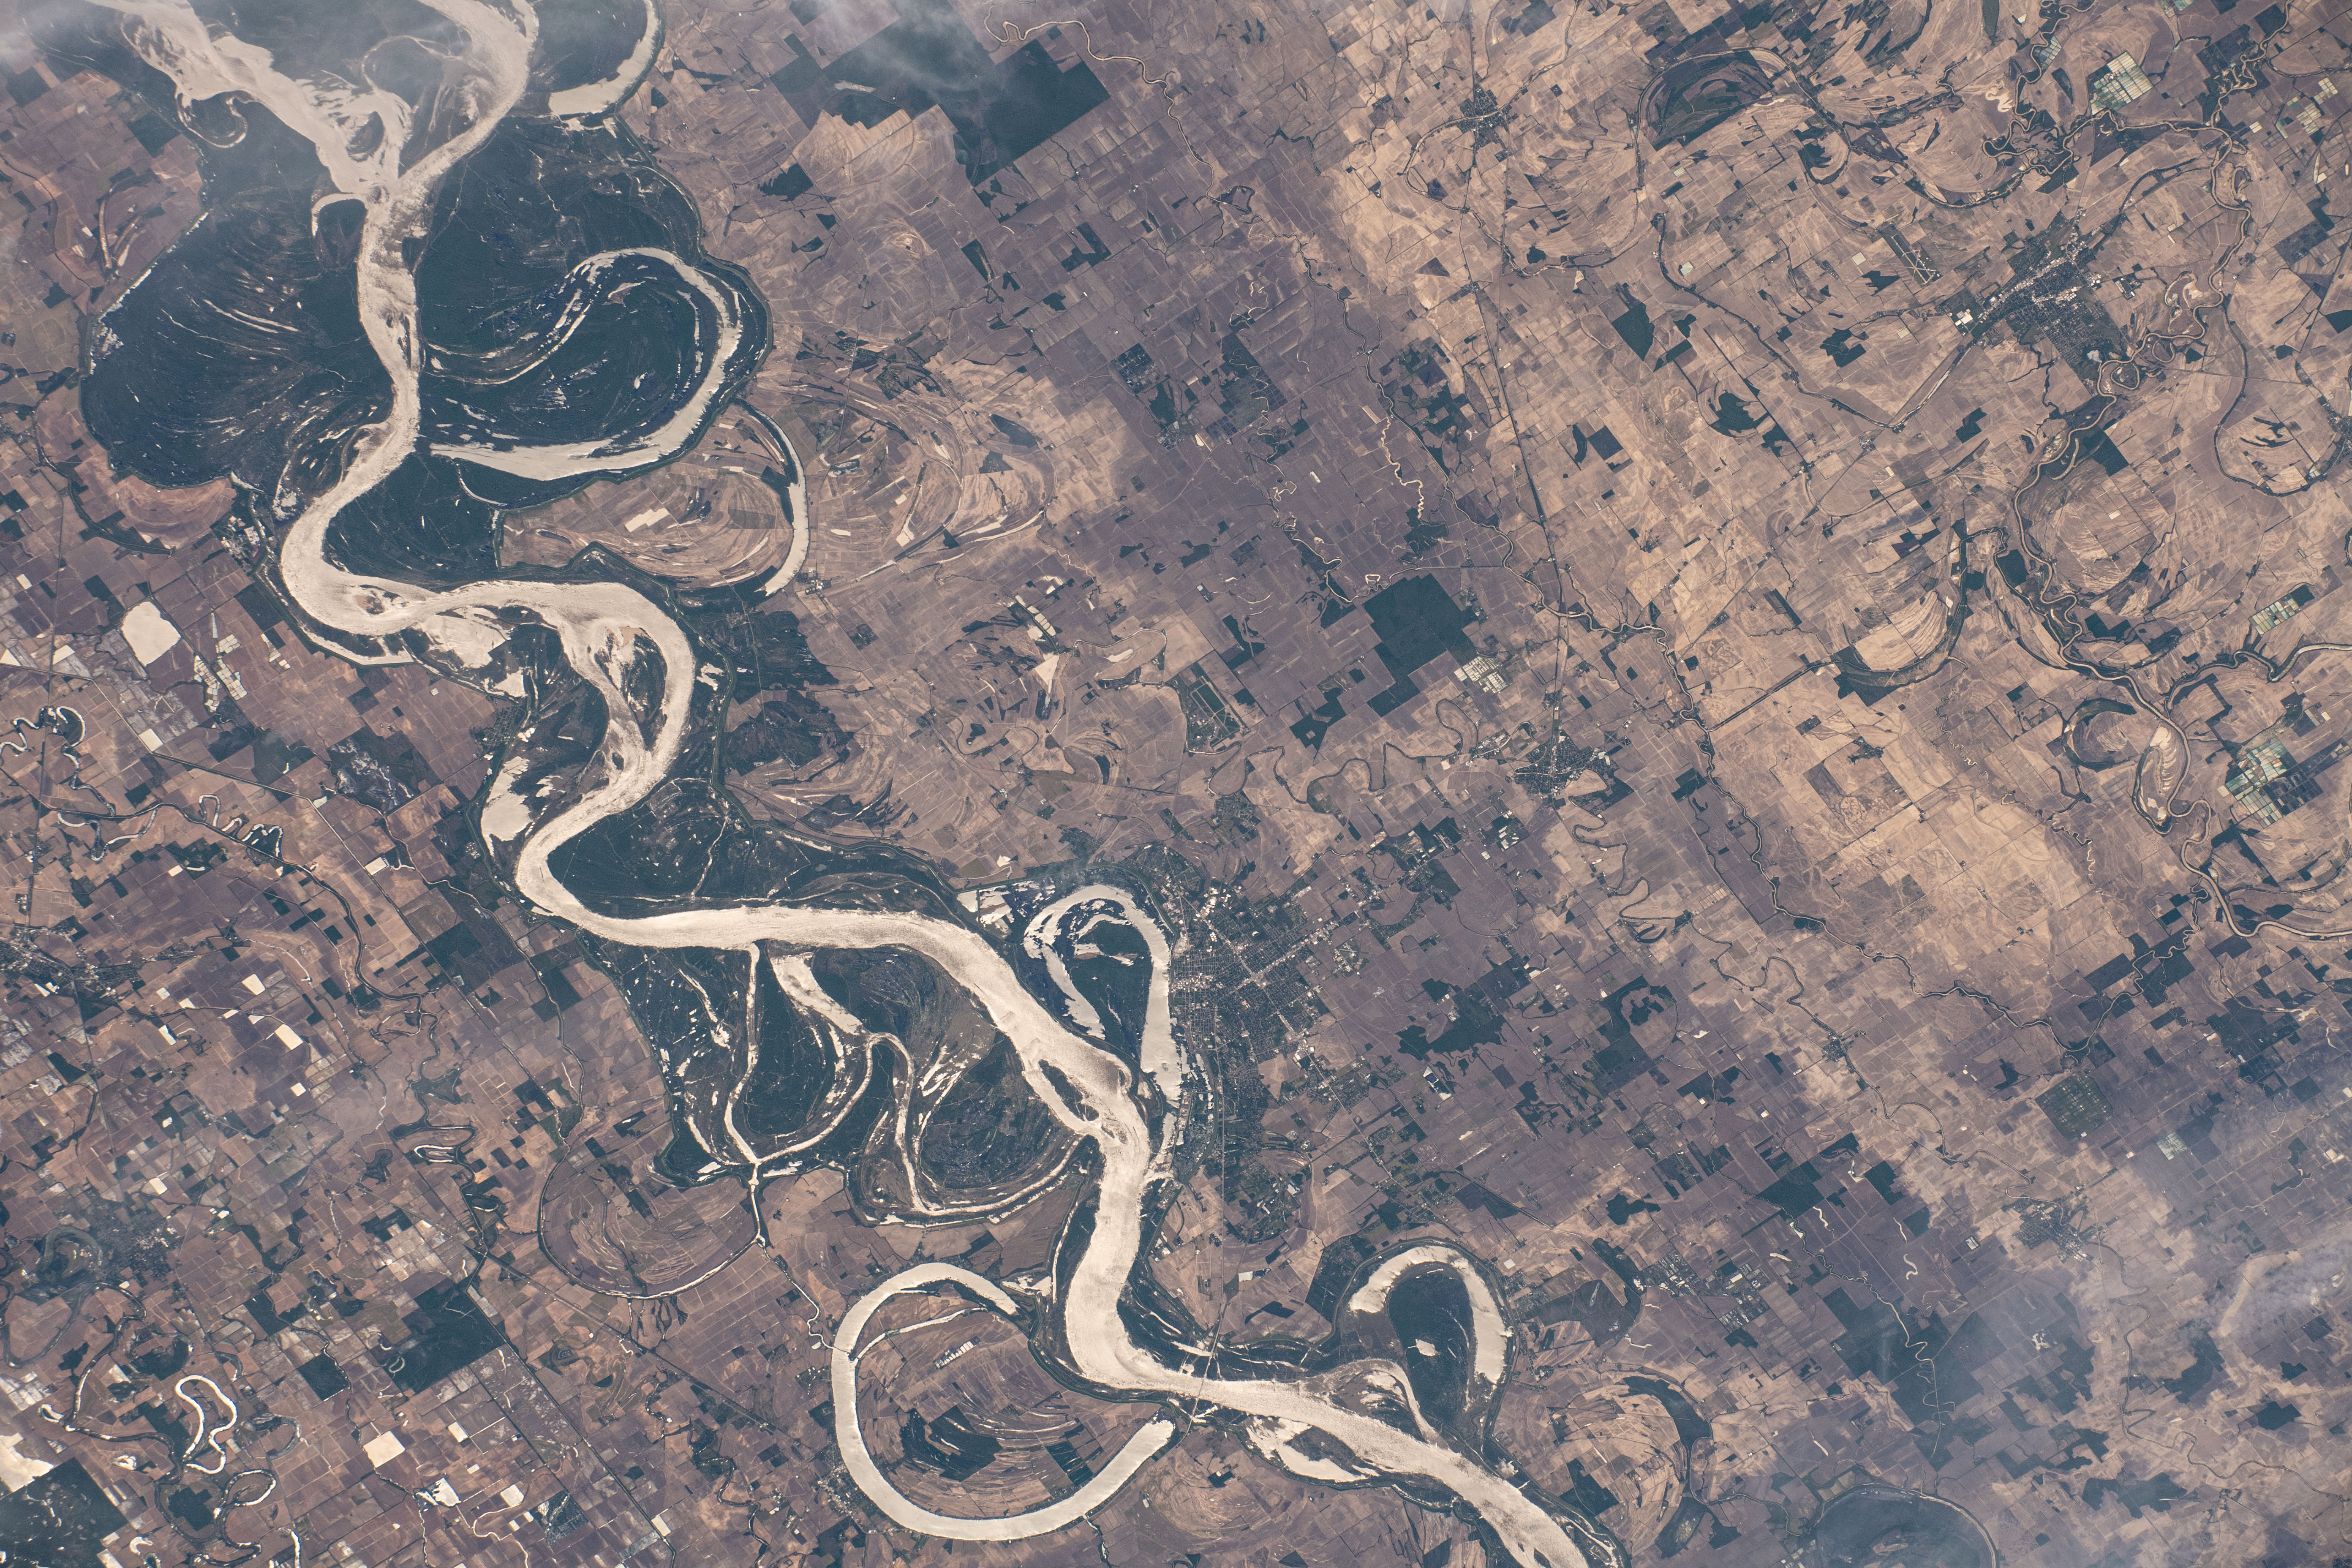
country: USA-MISSISSIPPI
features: MISSISSIPPI RIVER, YAZOO NATIONAL WILDLIFE REFUGE
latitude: 33.5
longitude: -91.0
